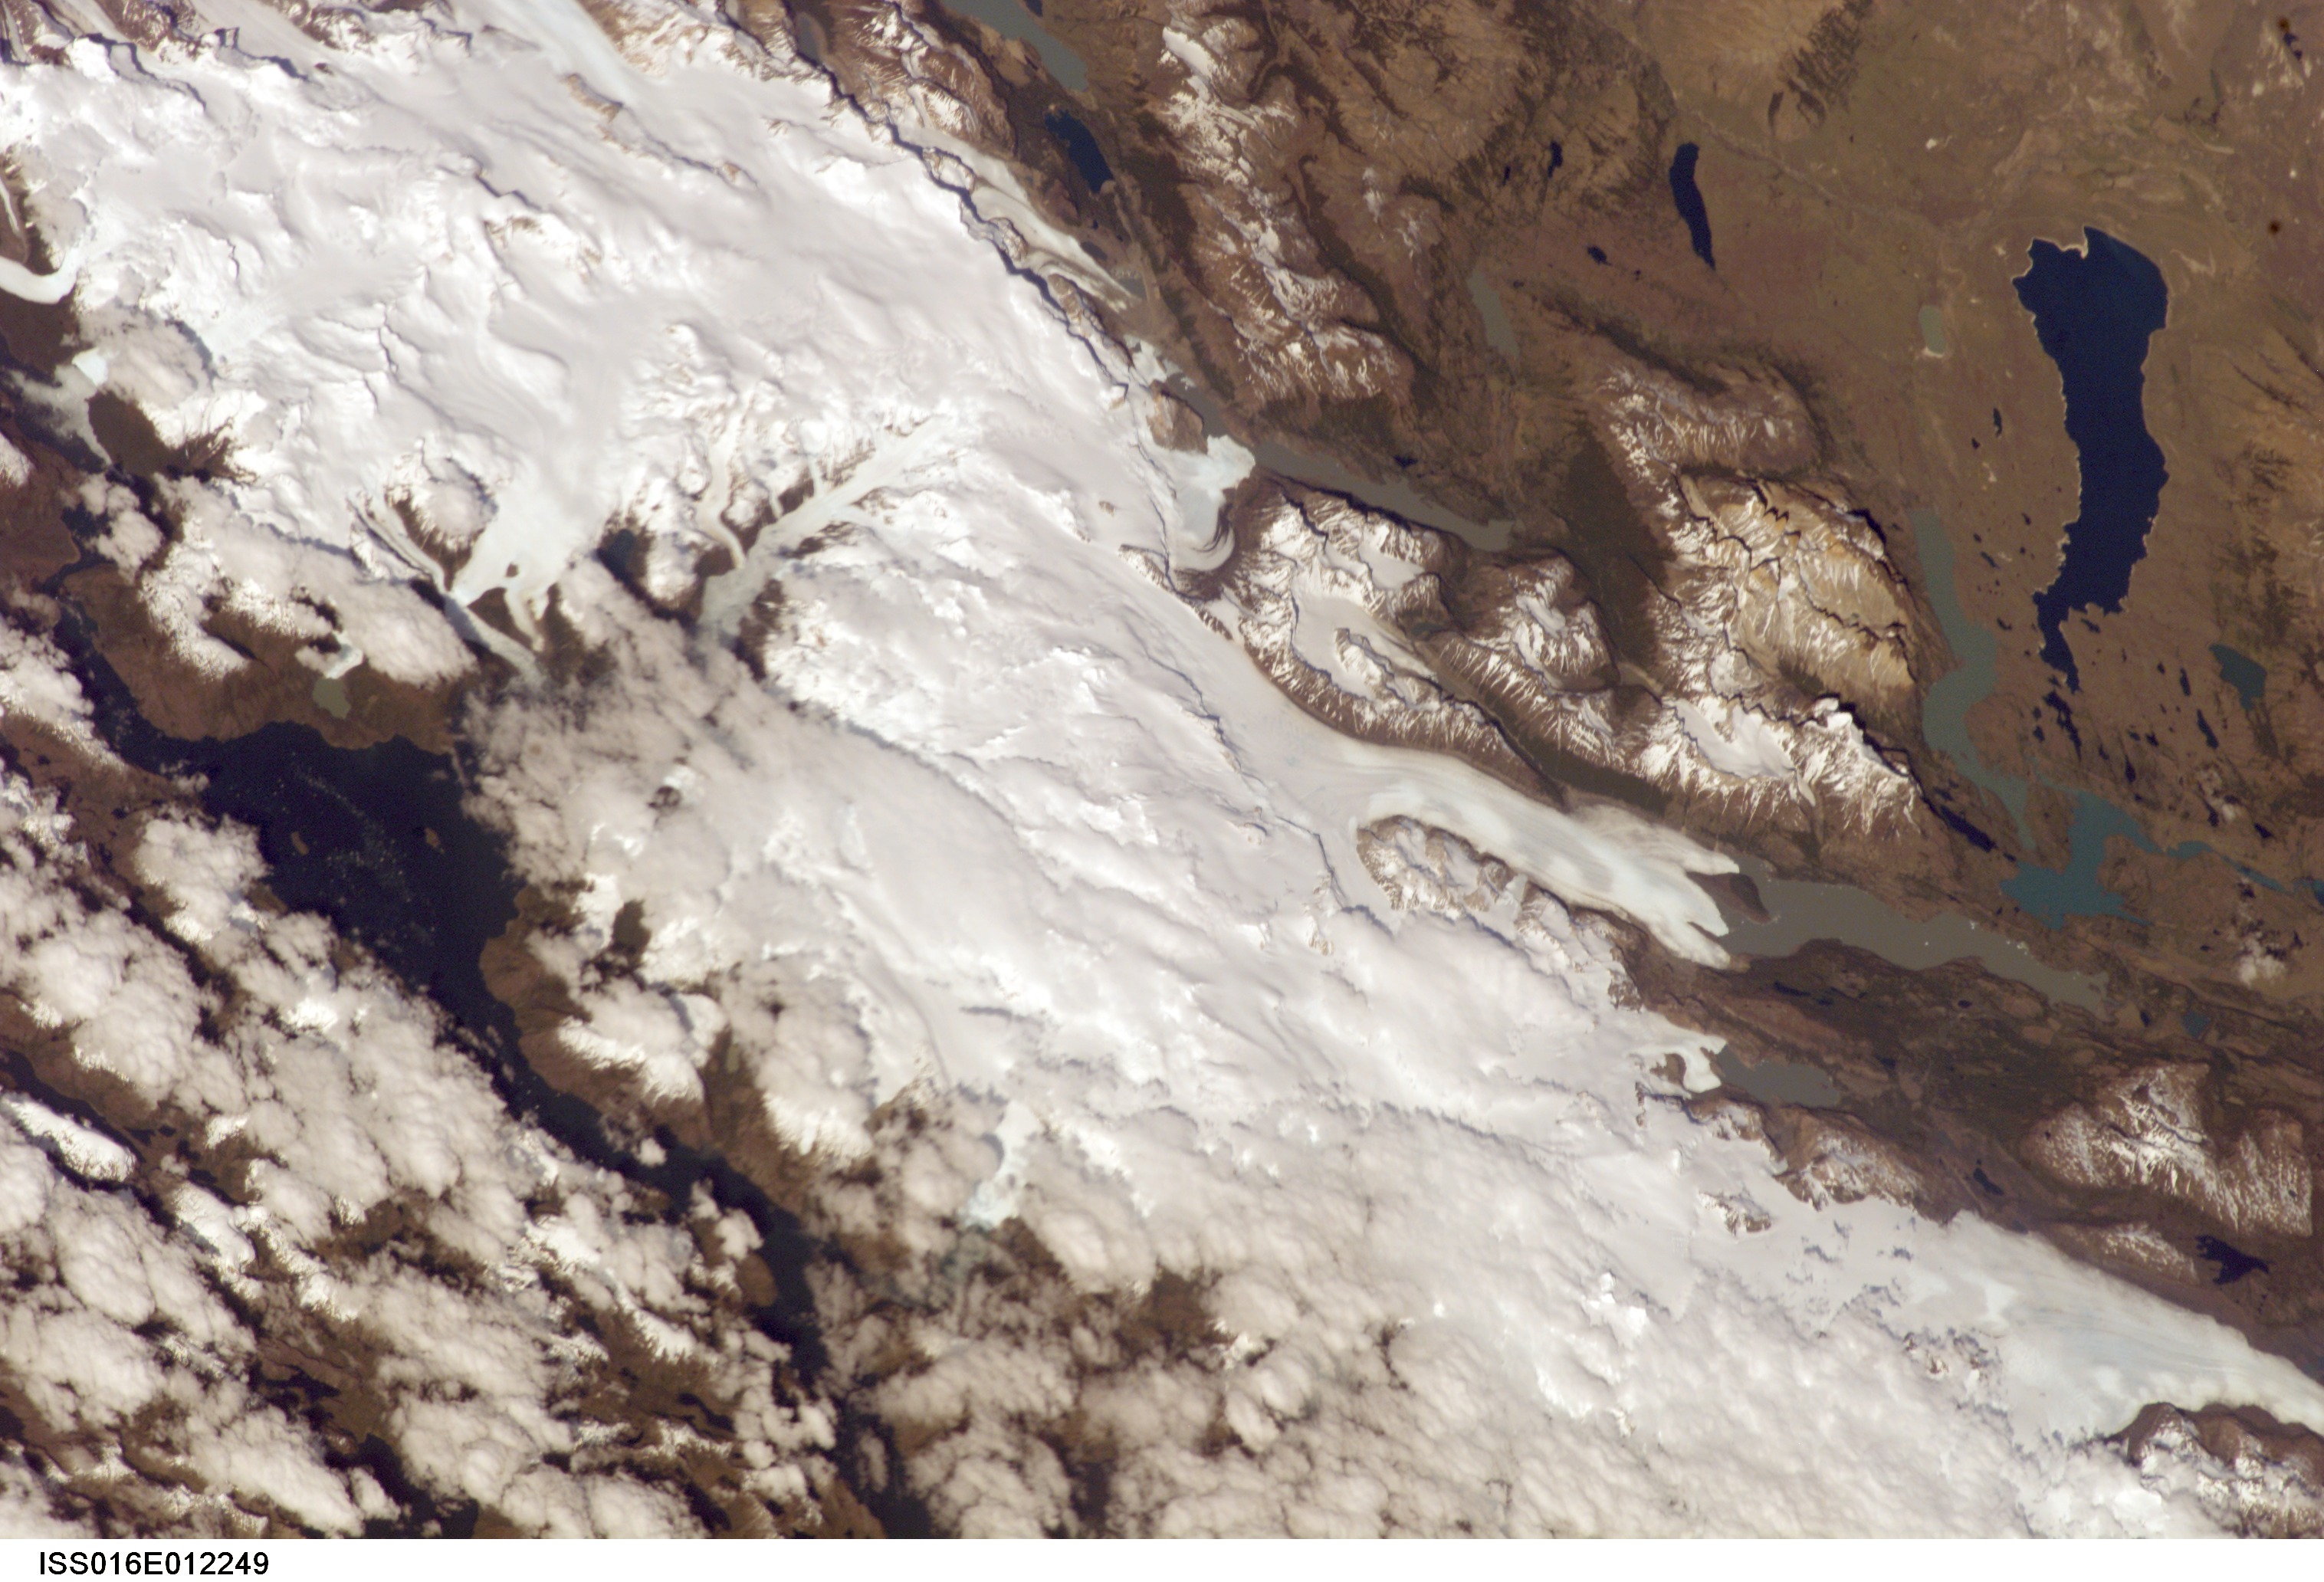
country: CHILE
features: GREY GL., S. PATAGONIA ICE FIELD
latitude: -51.0
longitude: -73.5
